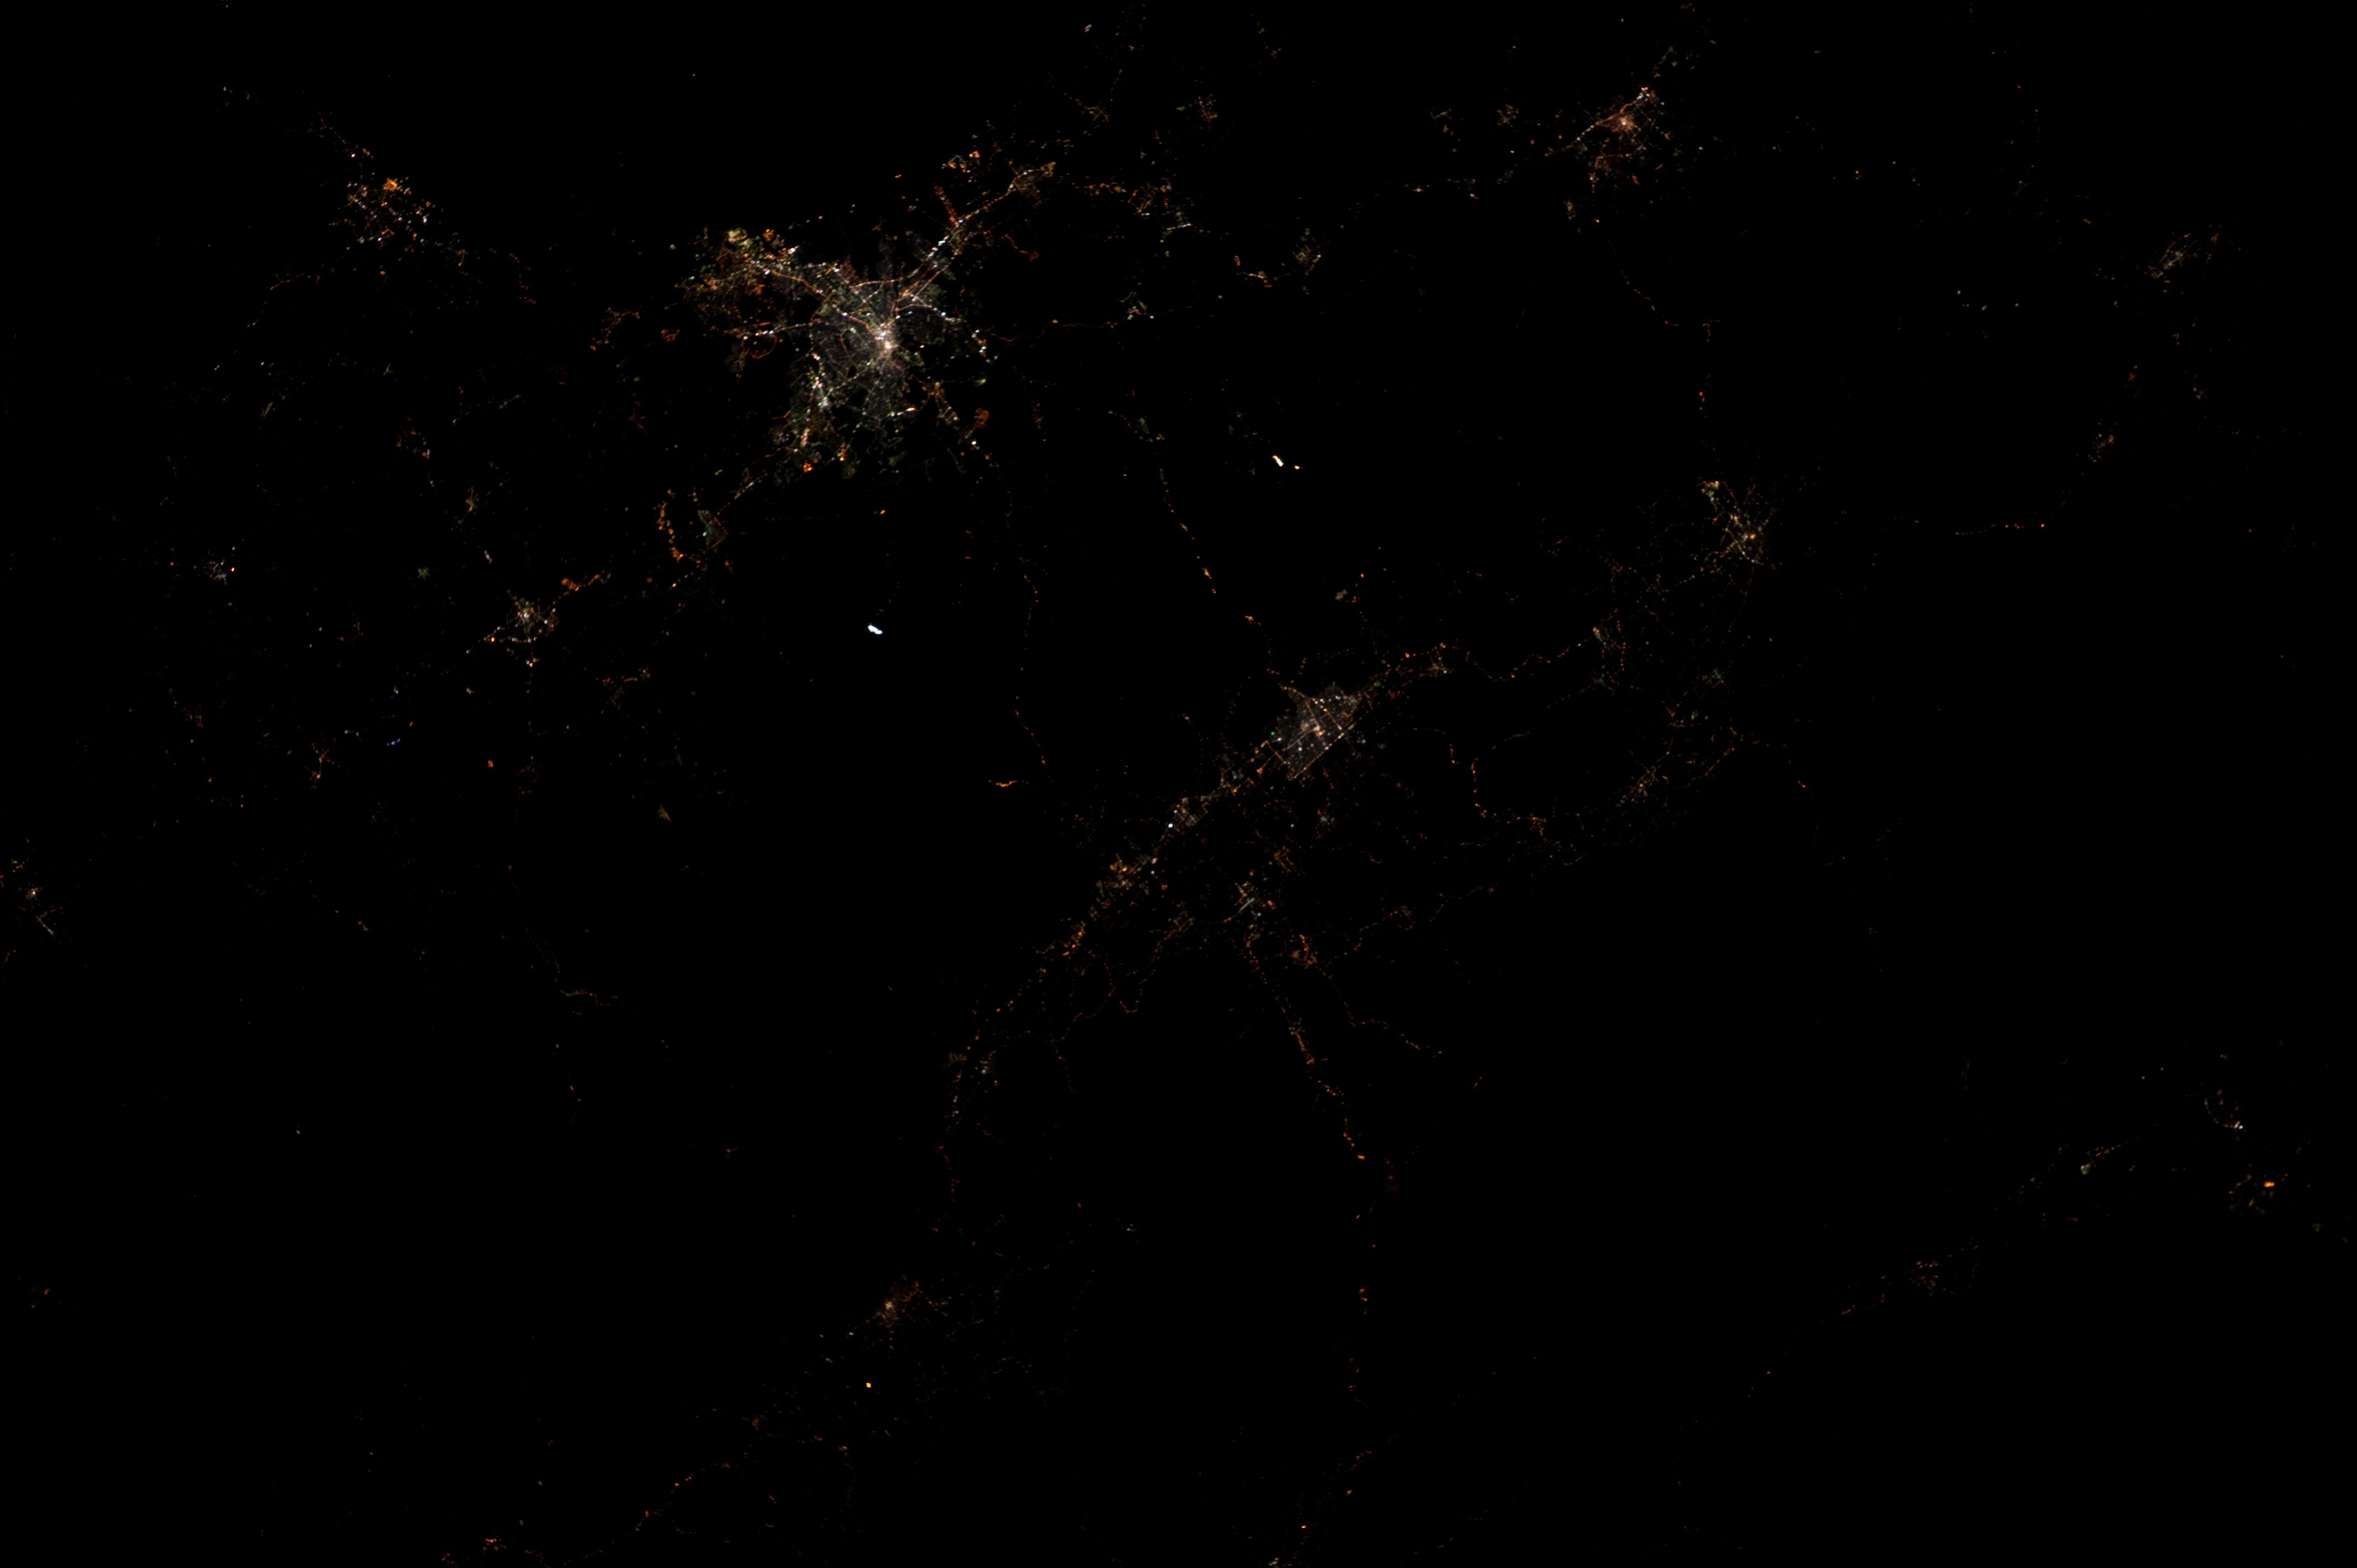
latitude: 39.7
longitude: 141.1
